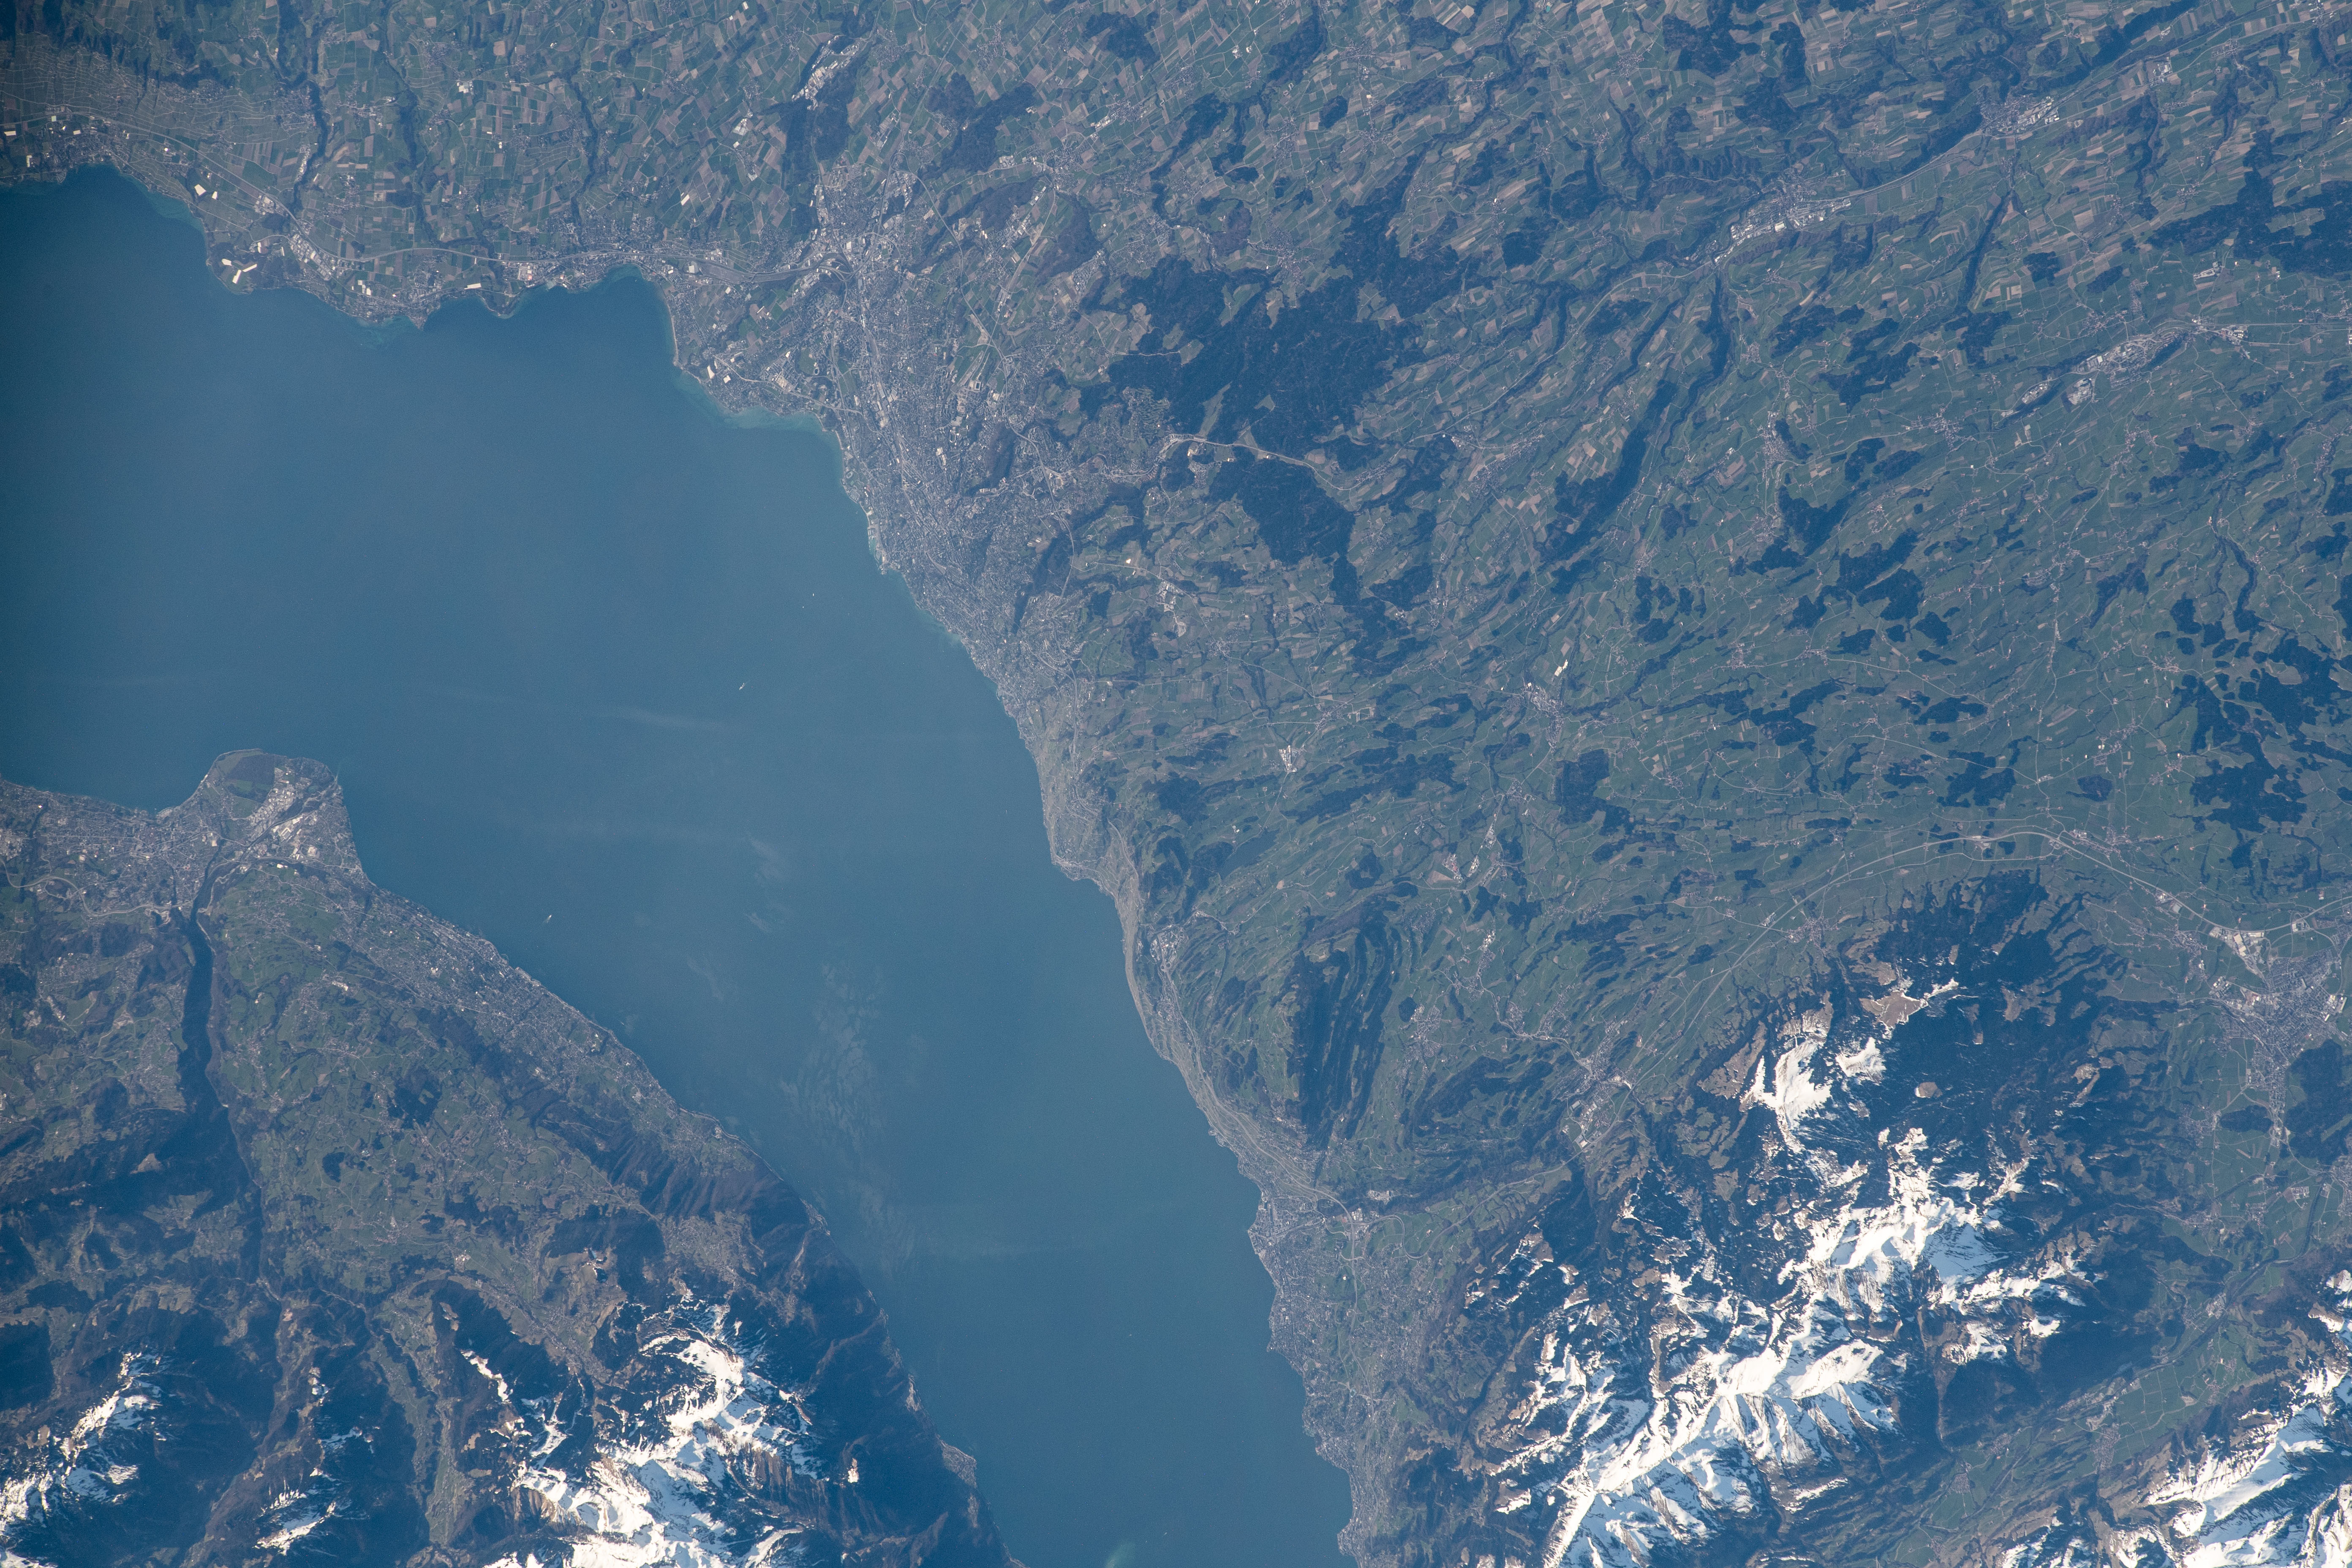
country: SWITZERLAND
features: LEMAN LAKE
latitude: 46.6
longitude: 6.7
